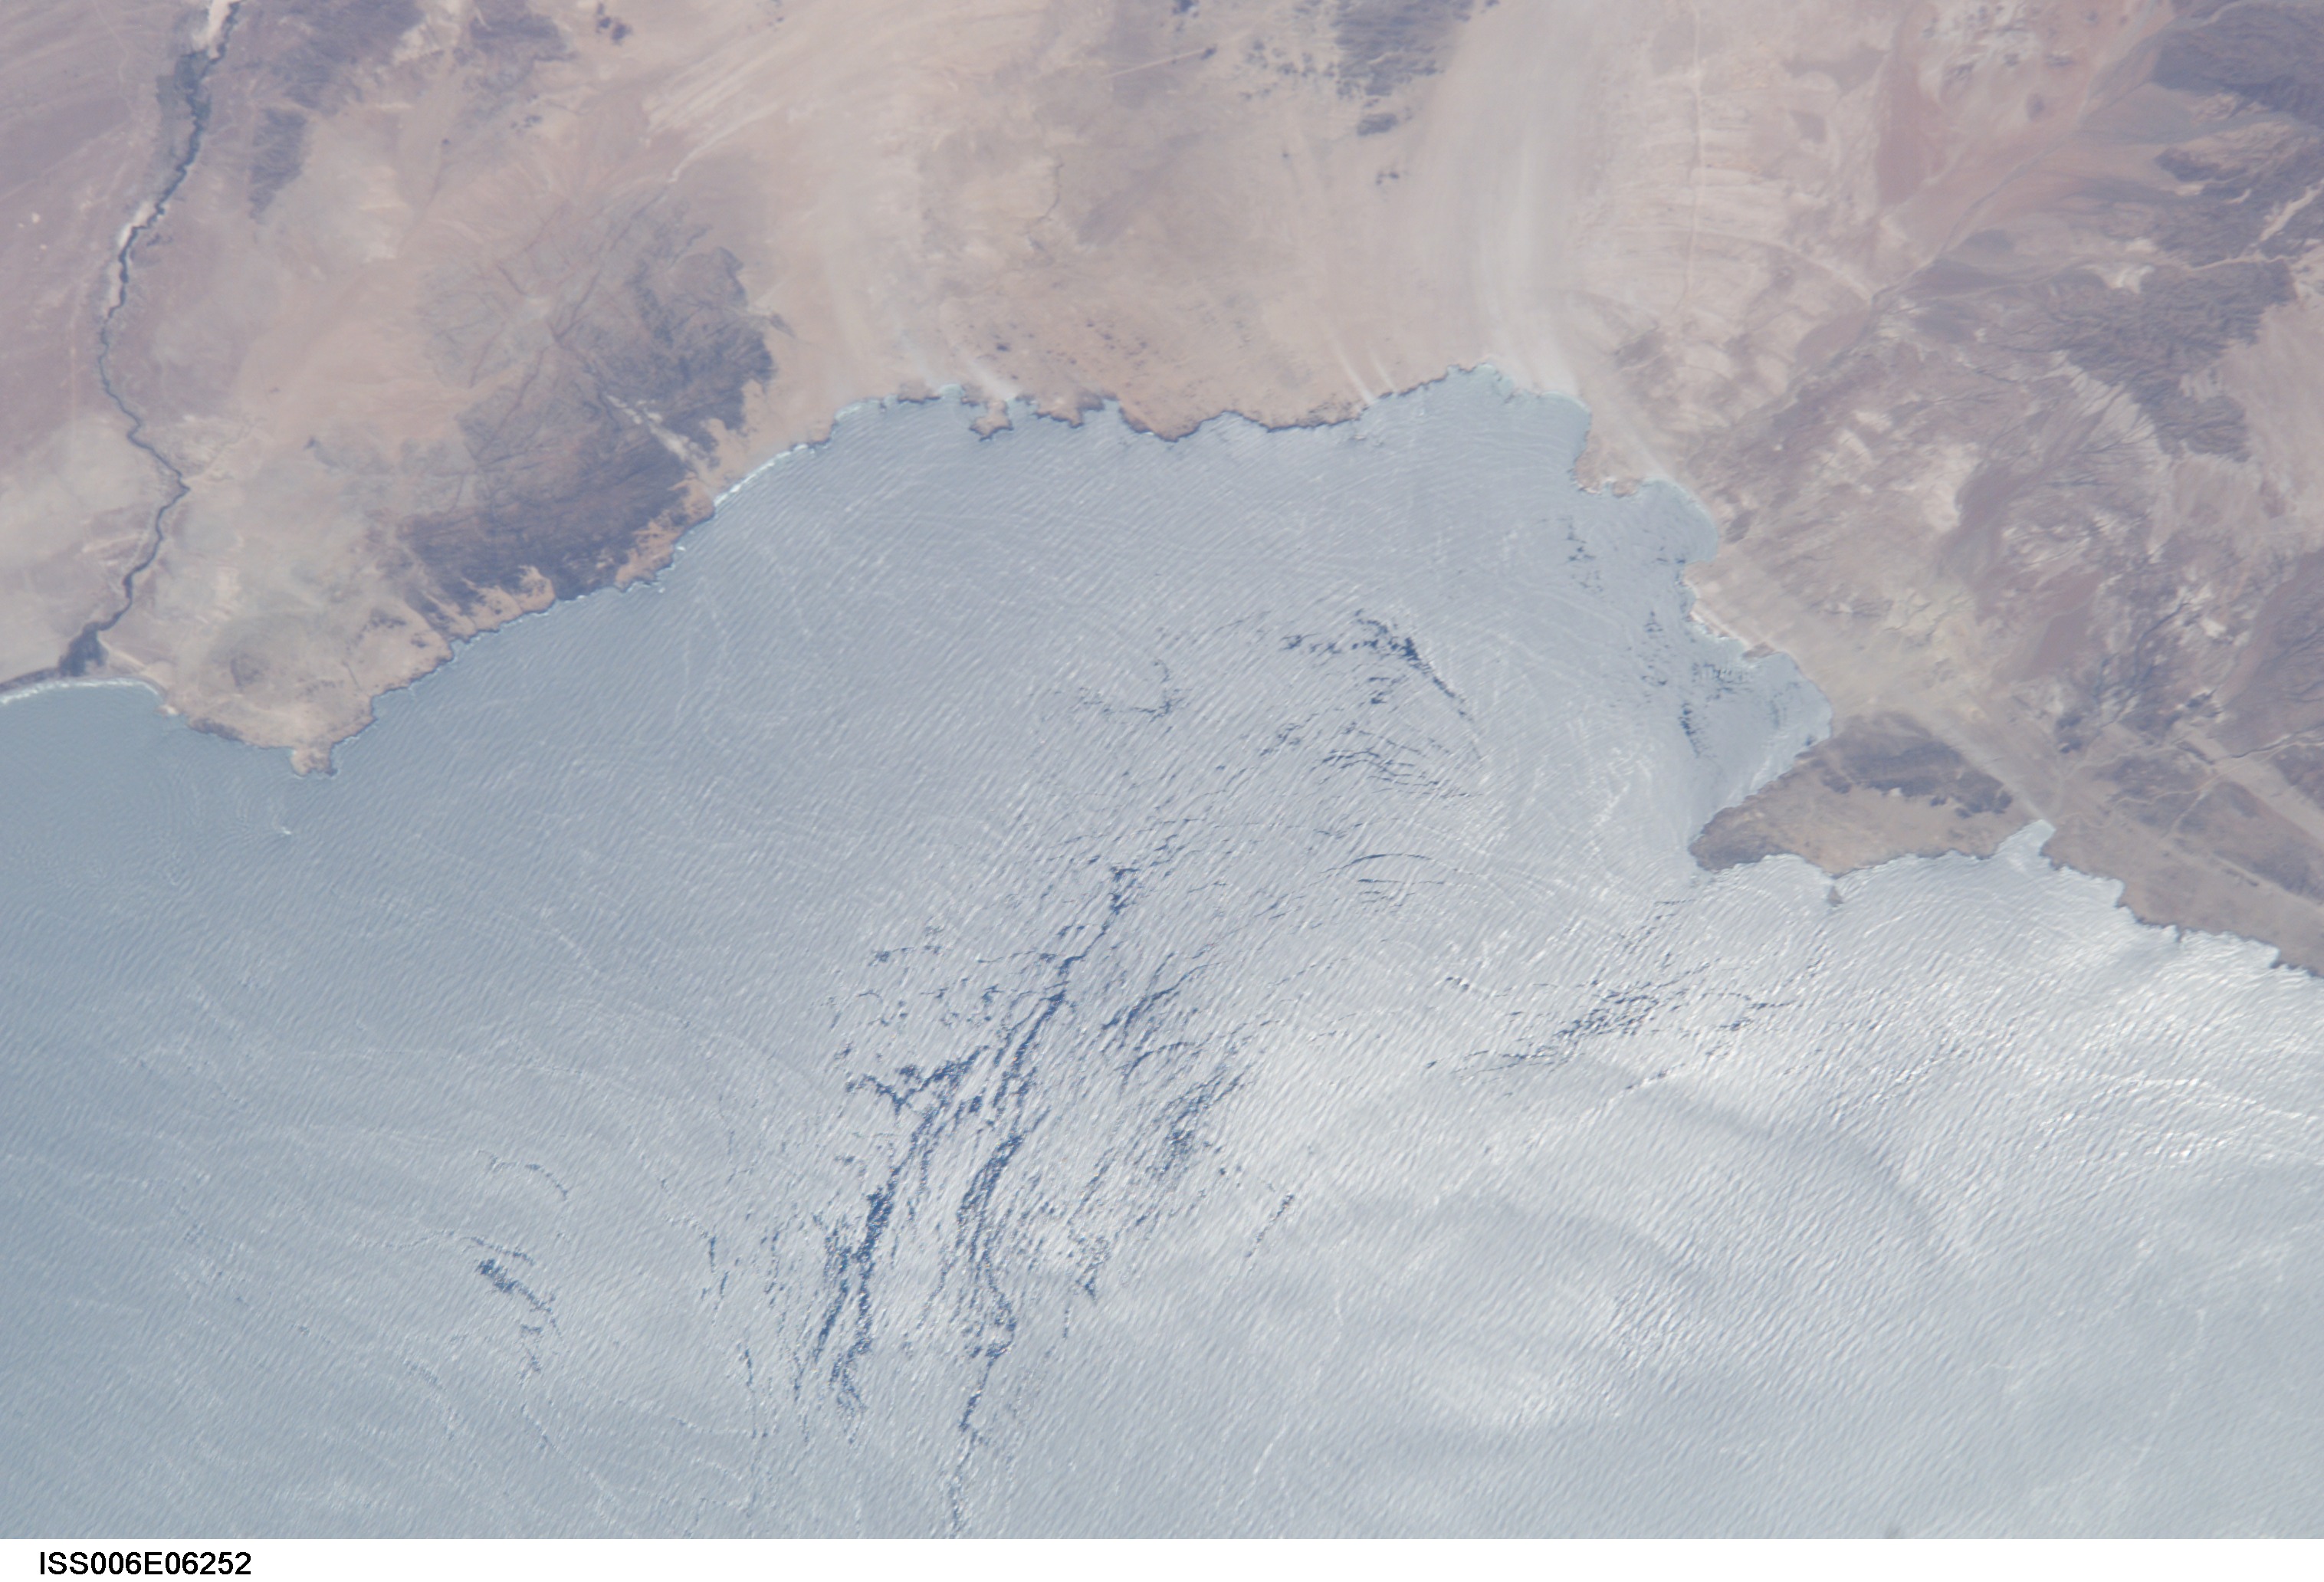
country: CHILE
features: BARANQUILLA INLET, SUNGLINT
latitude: -27.5
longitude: -71.0
